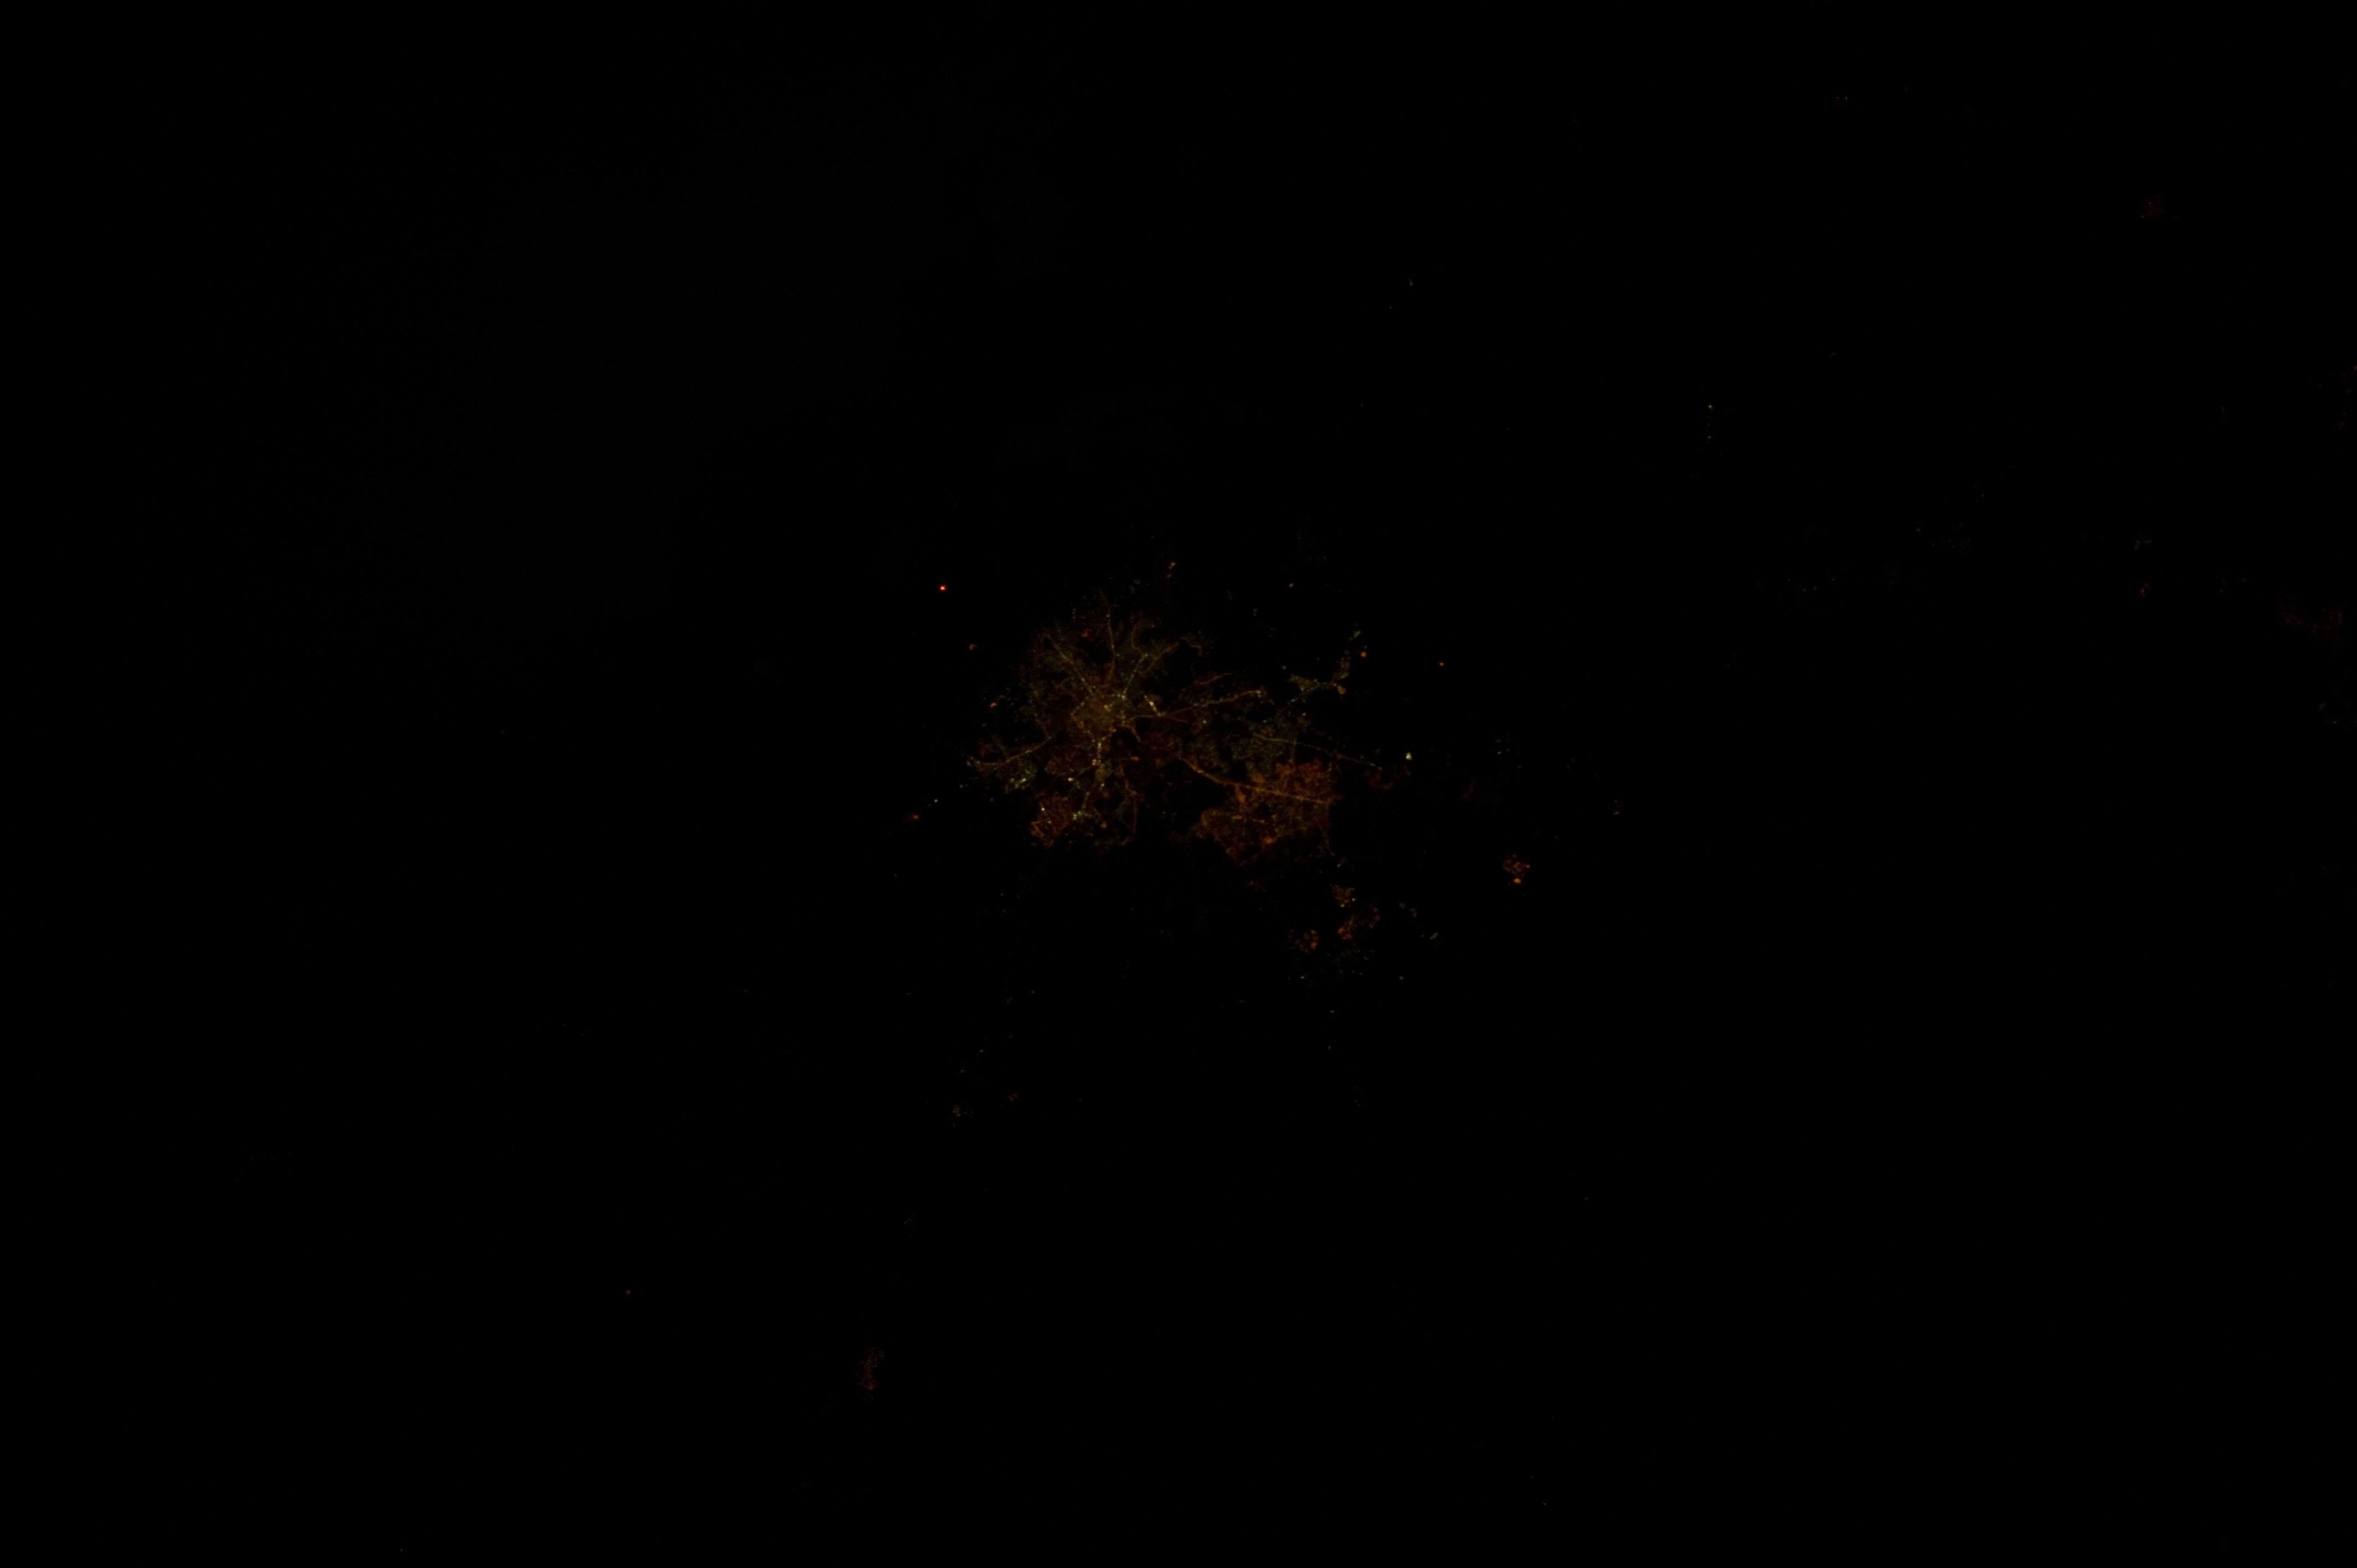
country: INDIA
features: PIMPRI-PUNE AREA AT NIGHT
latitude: 18.6
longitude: 73.8
